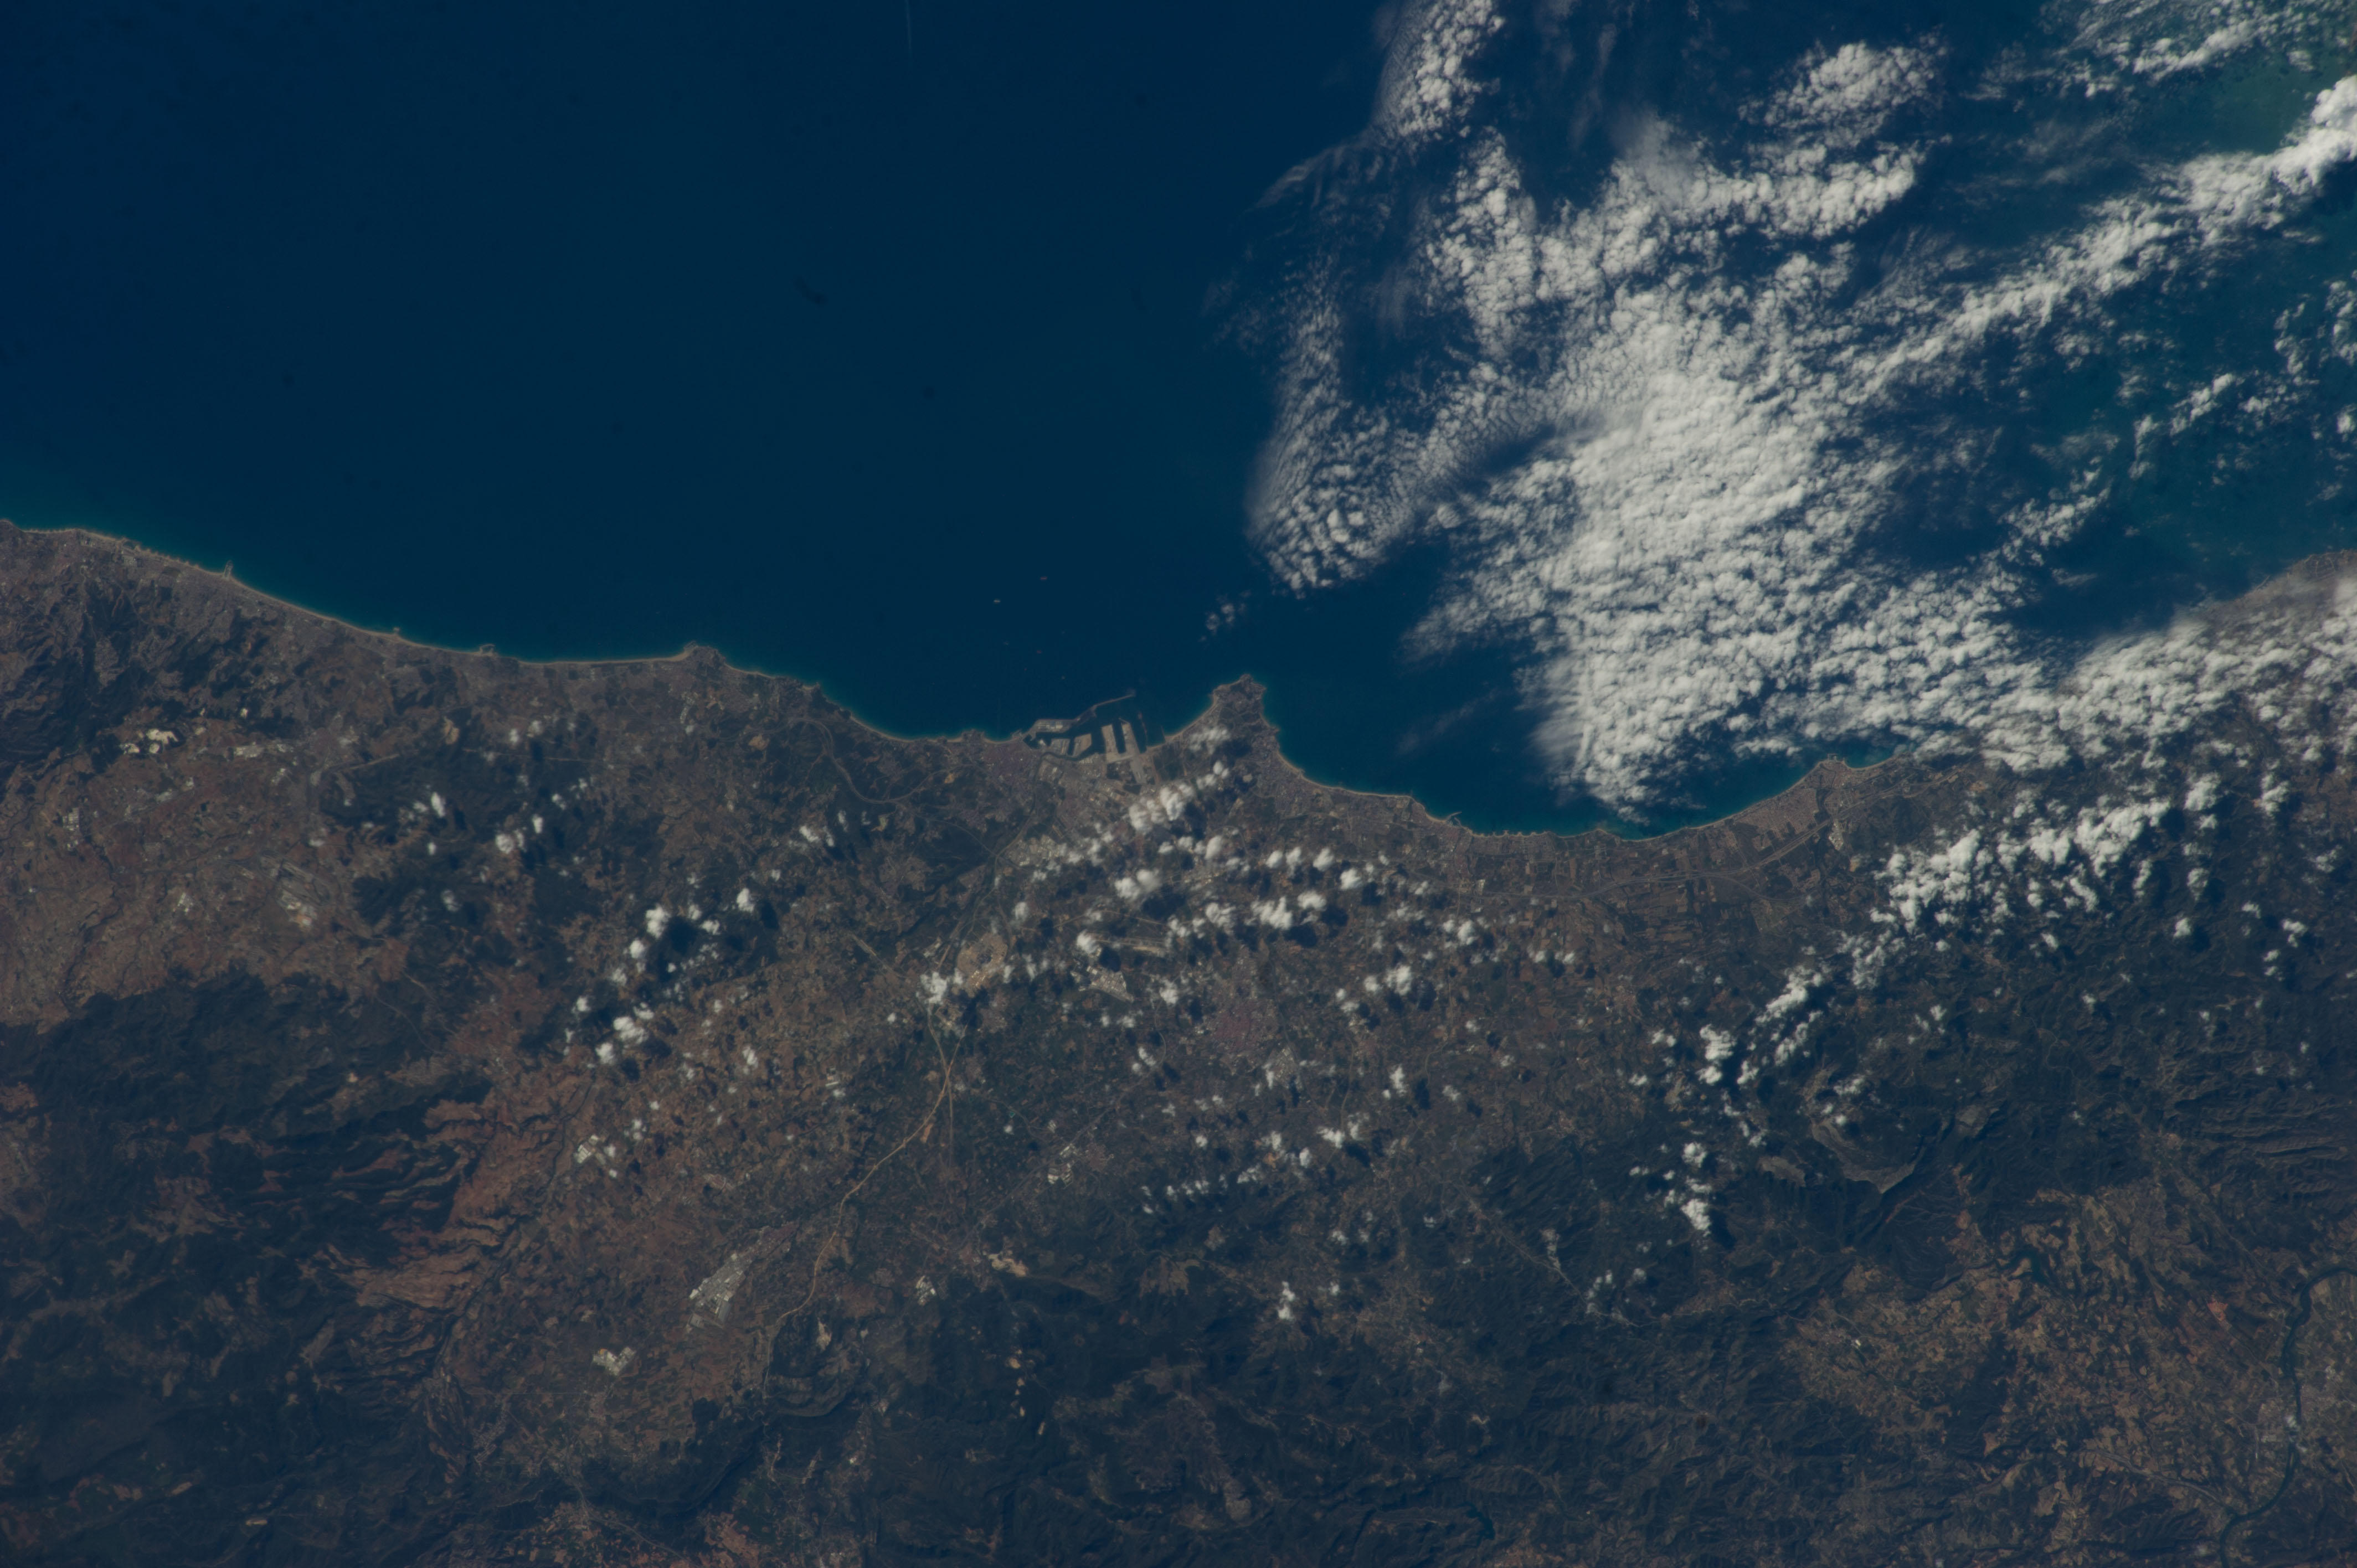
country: SPAIN
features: THE MONTMELL, COASTLINE, TARRAGONA CITY, ORDAL MUNTAINS, REUS CITY
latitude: 41.1
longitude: 1.2
